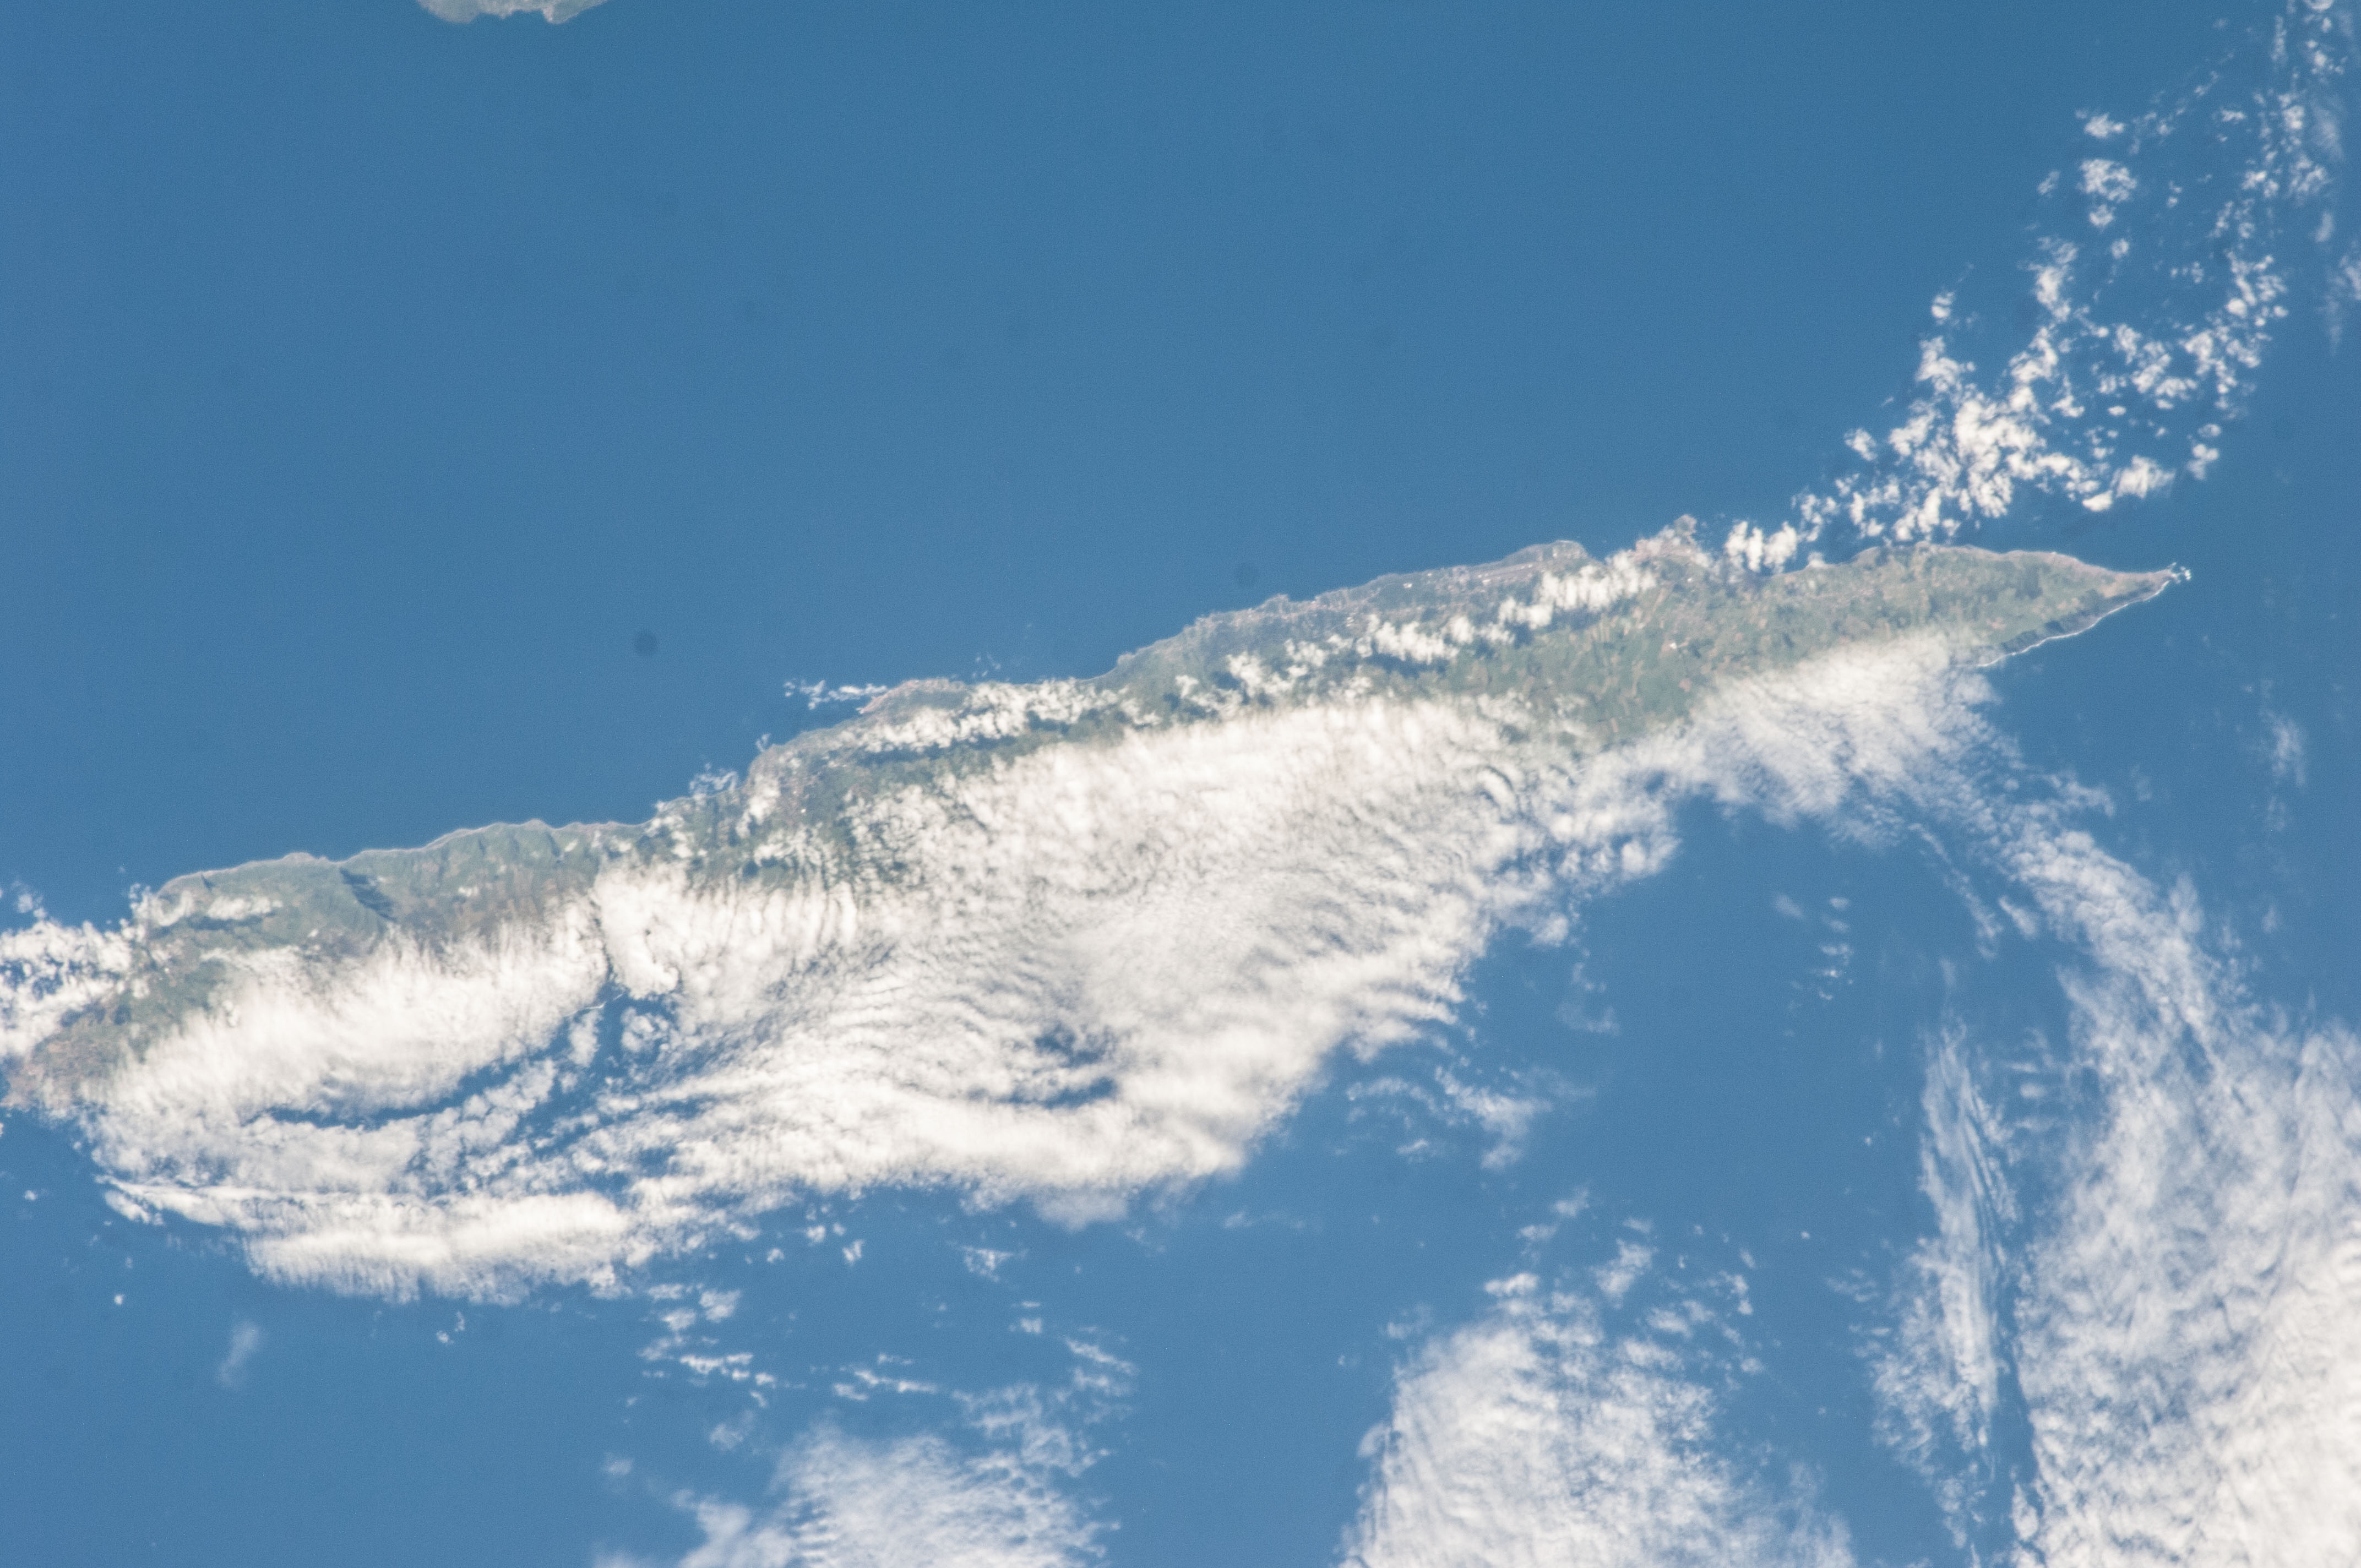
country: AZORES
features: SAO JORGE I.
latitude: 38.6
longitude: -28.1
